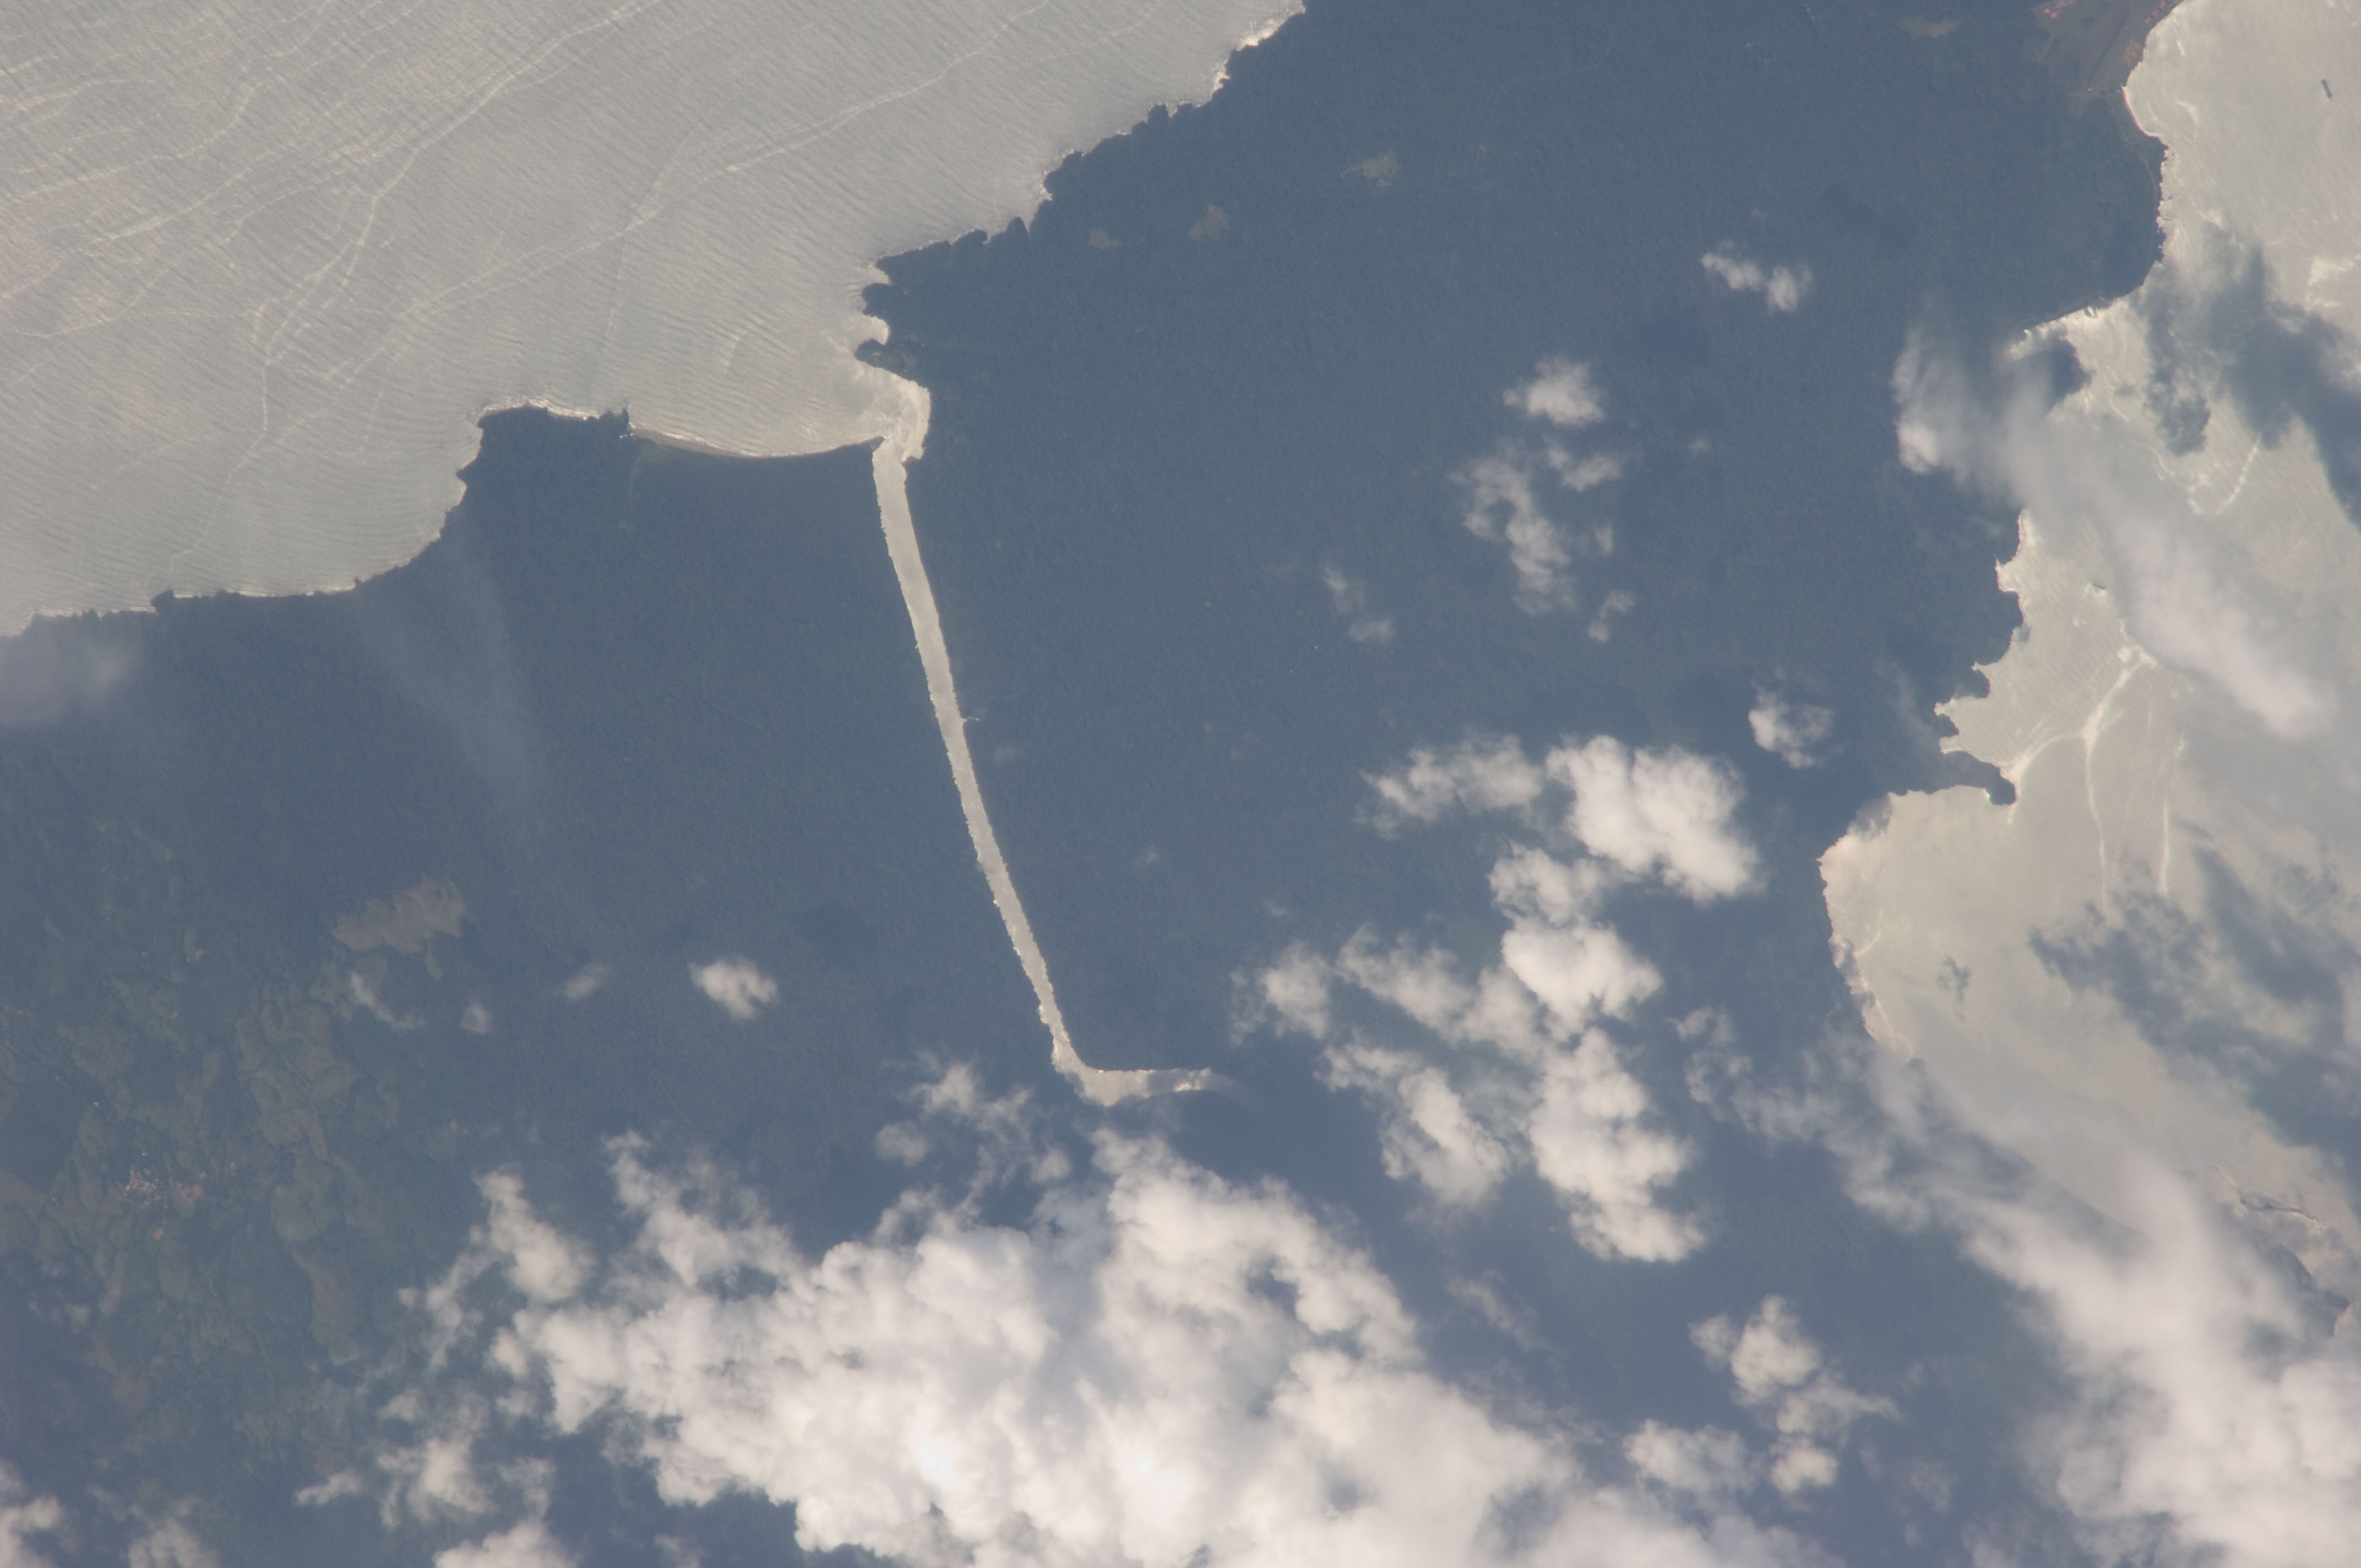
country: PANAMA
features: COAST WEST OF COLON, GLINT, WAVES, CANAL, FOREST
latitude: 9.3
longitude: -80.0
